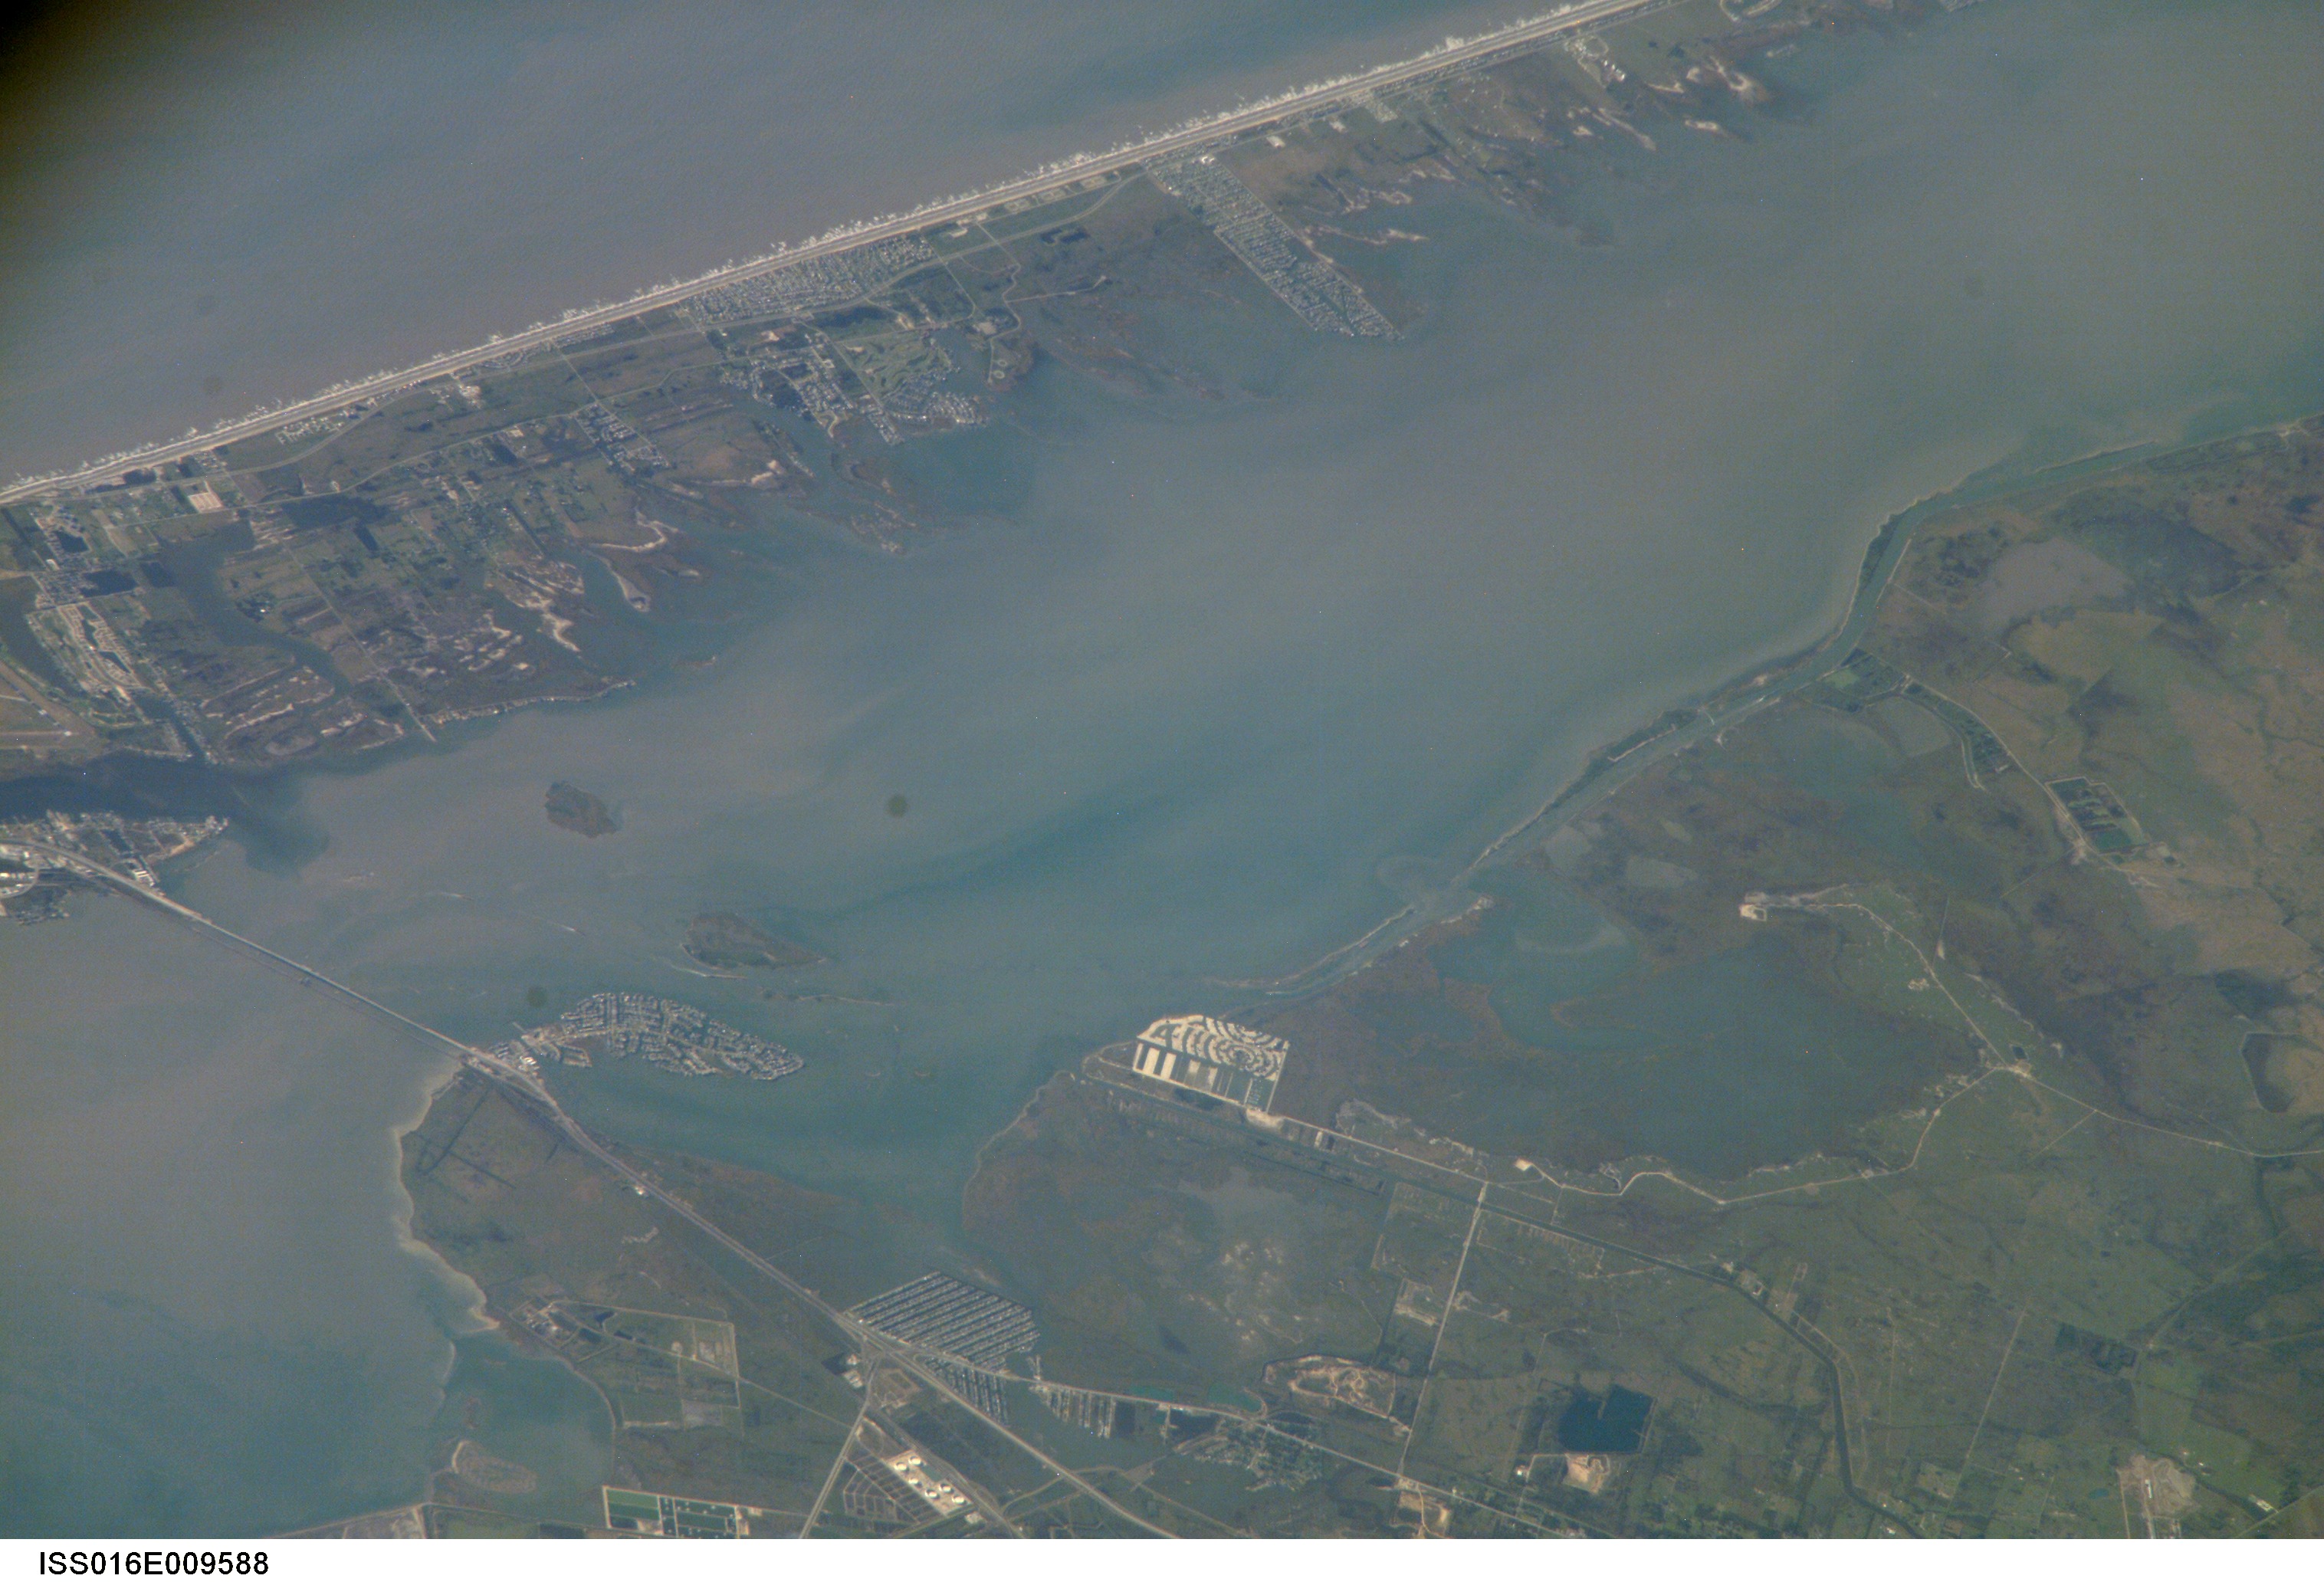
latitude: 29.2
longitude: -95.0
